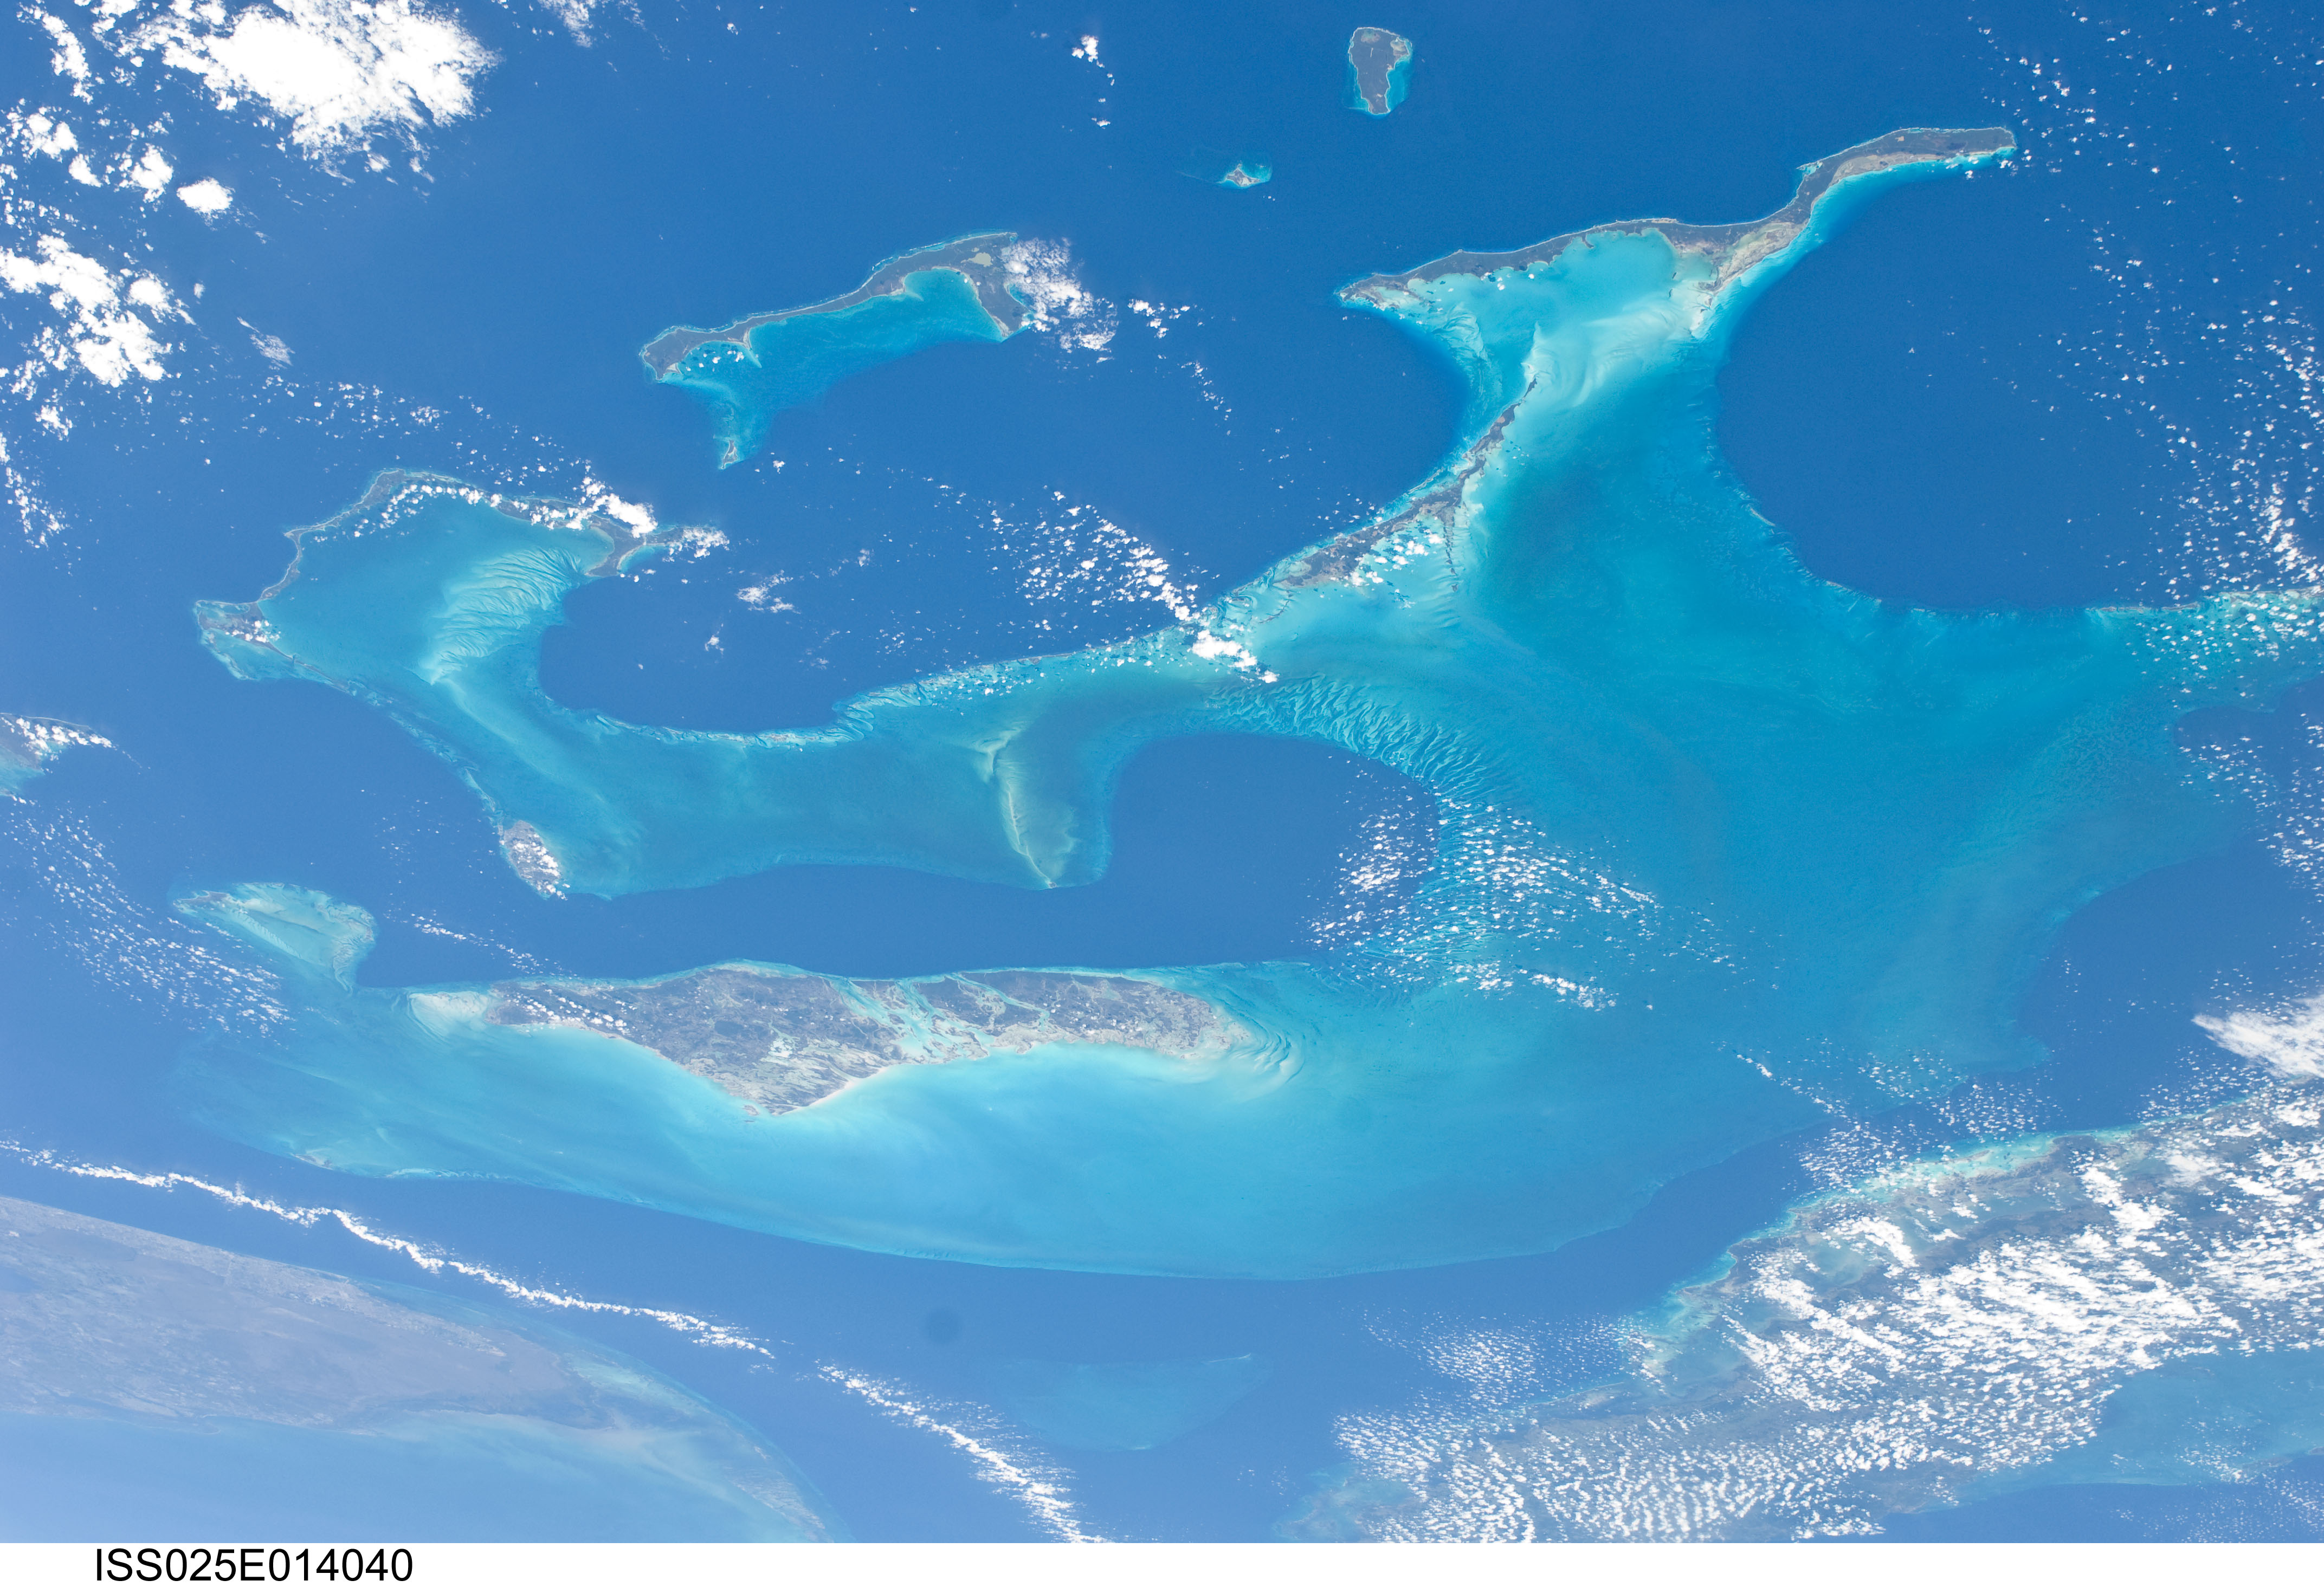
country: BAHAMAS
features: ATLANTIC O., ANDROS I., S. FLORIDA, CUBA, REEFS
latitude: 23.5
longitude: -76.5
